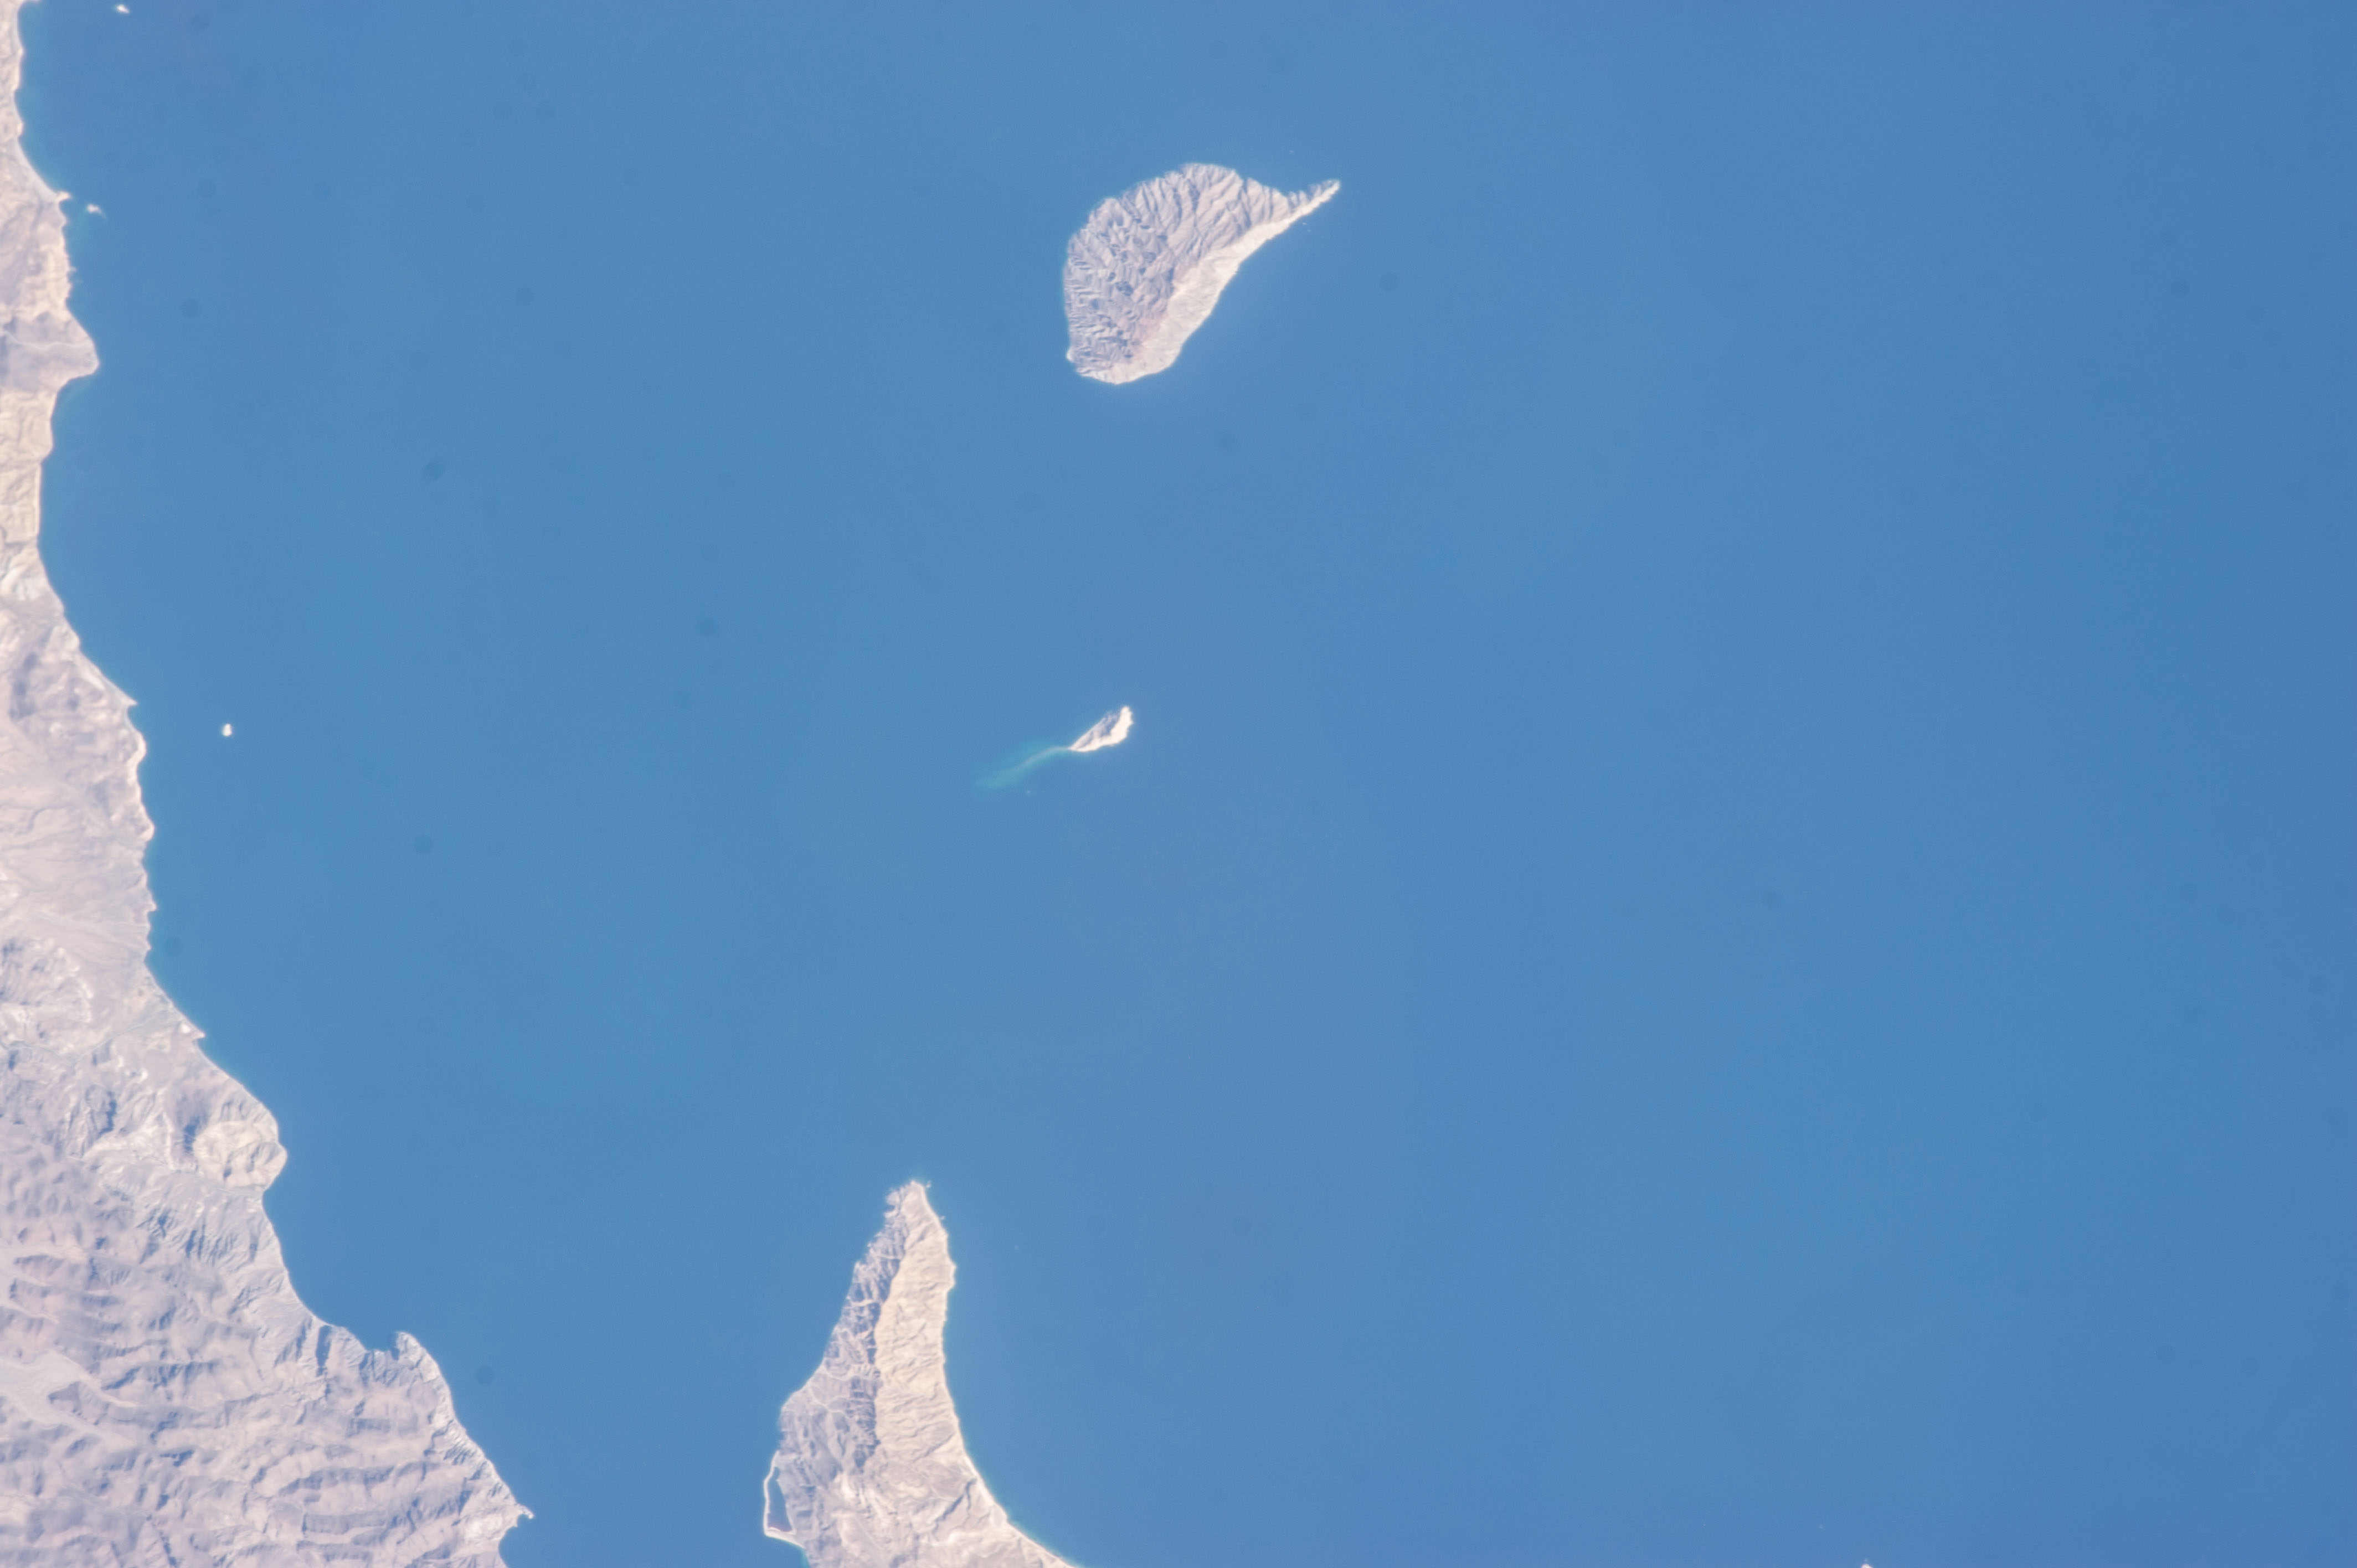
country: MEXICO
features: SAN JOSE ISLAND, SANTA CRUZ ISLAND, SANTA CATALAN ISLAND, GULF OF CALIFORNIA
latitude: 25.2
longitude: -110.7
